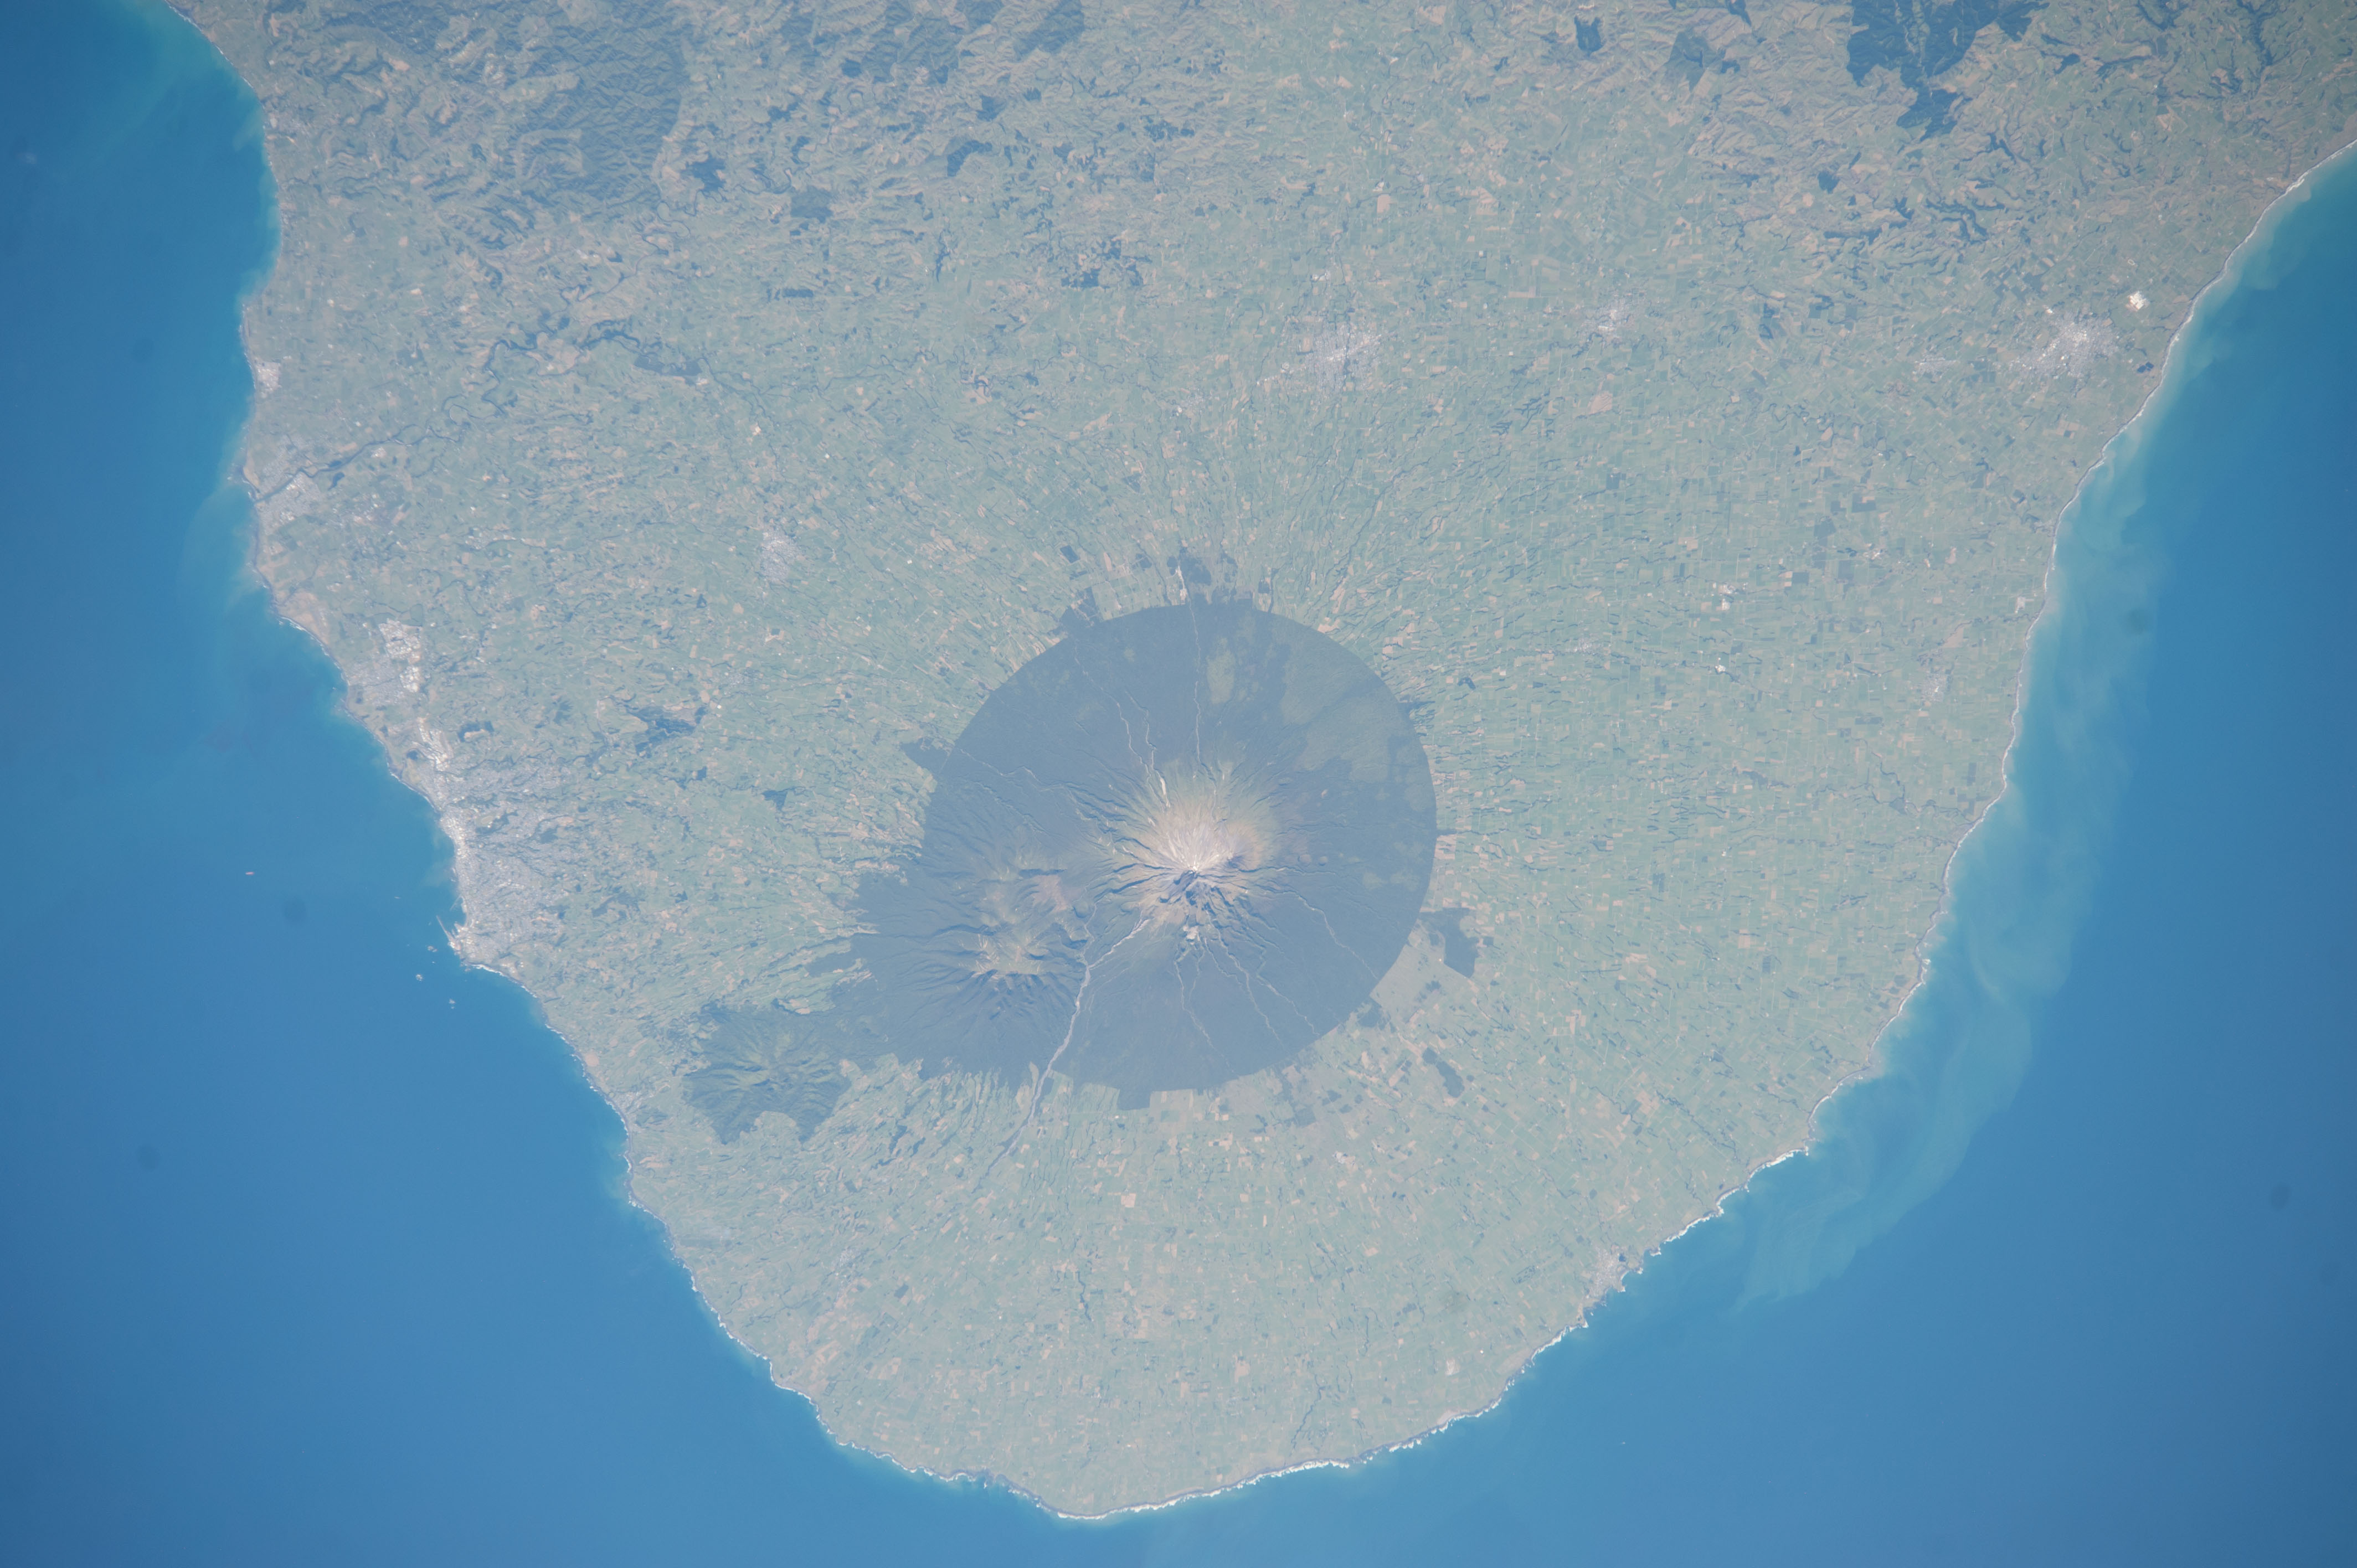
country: NEW_ZEALAND-NI
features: NEW ZEALAND, MOUNT TARANAKI, TASMAN SEA
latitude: -39.3
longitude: 174.1
